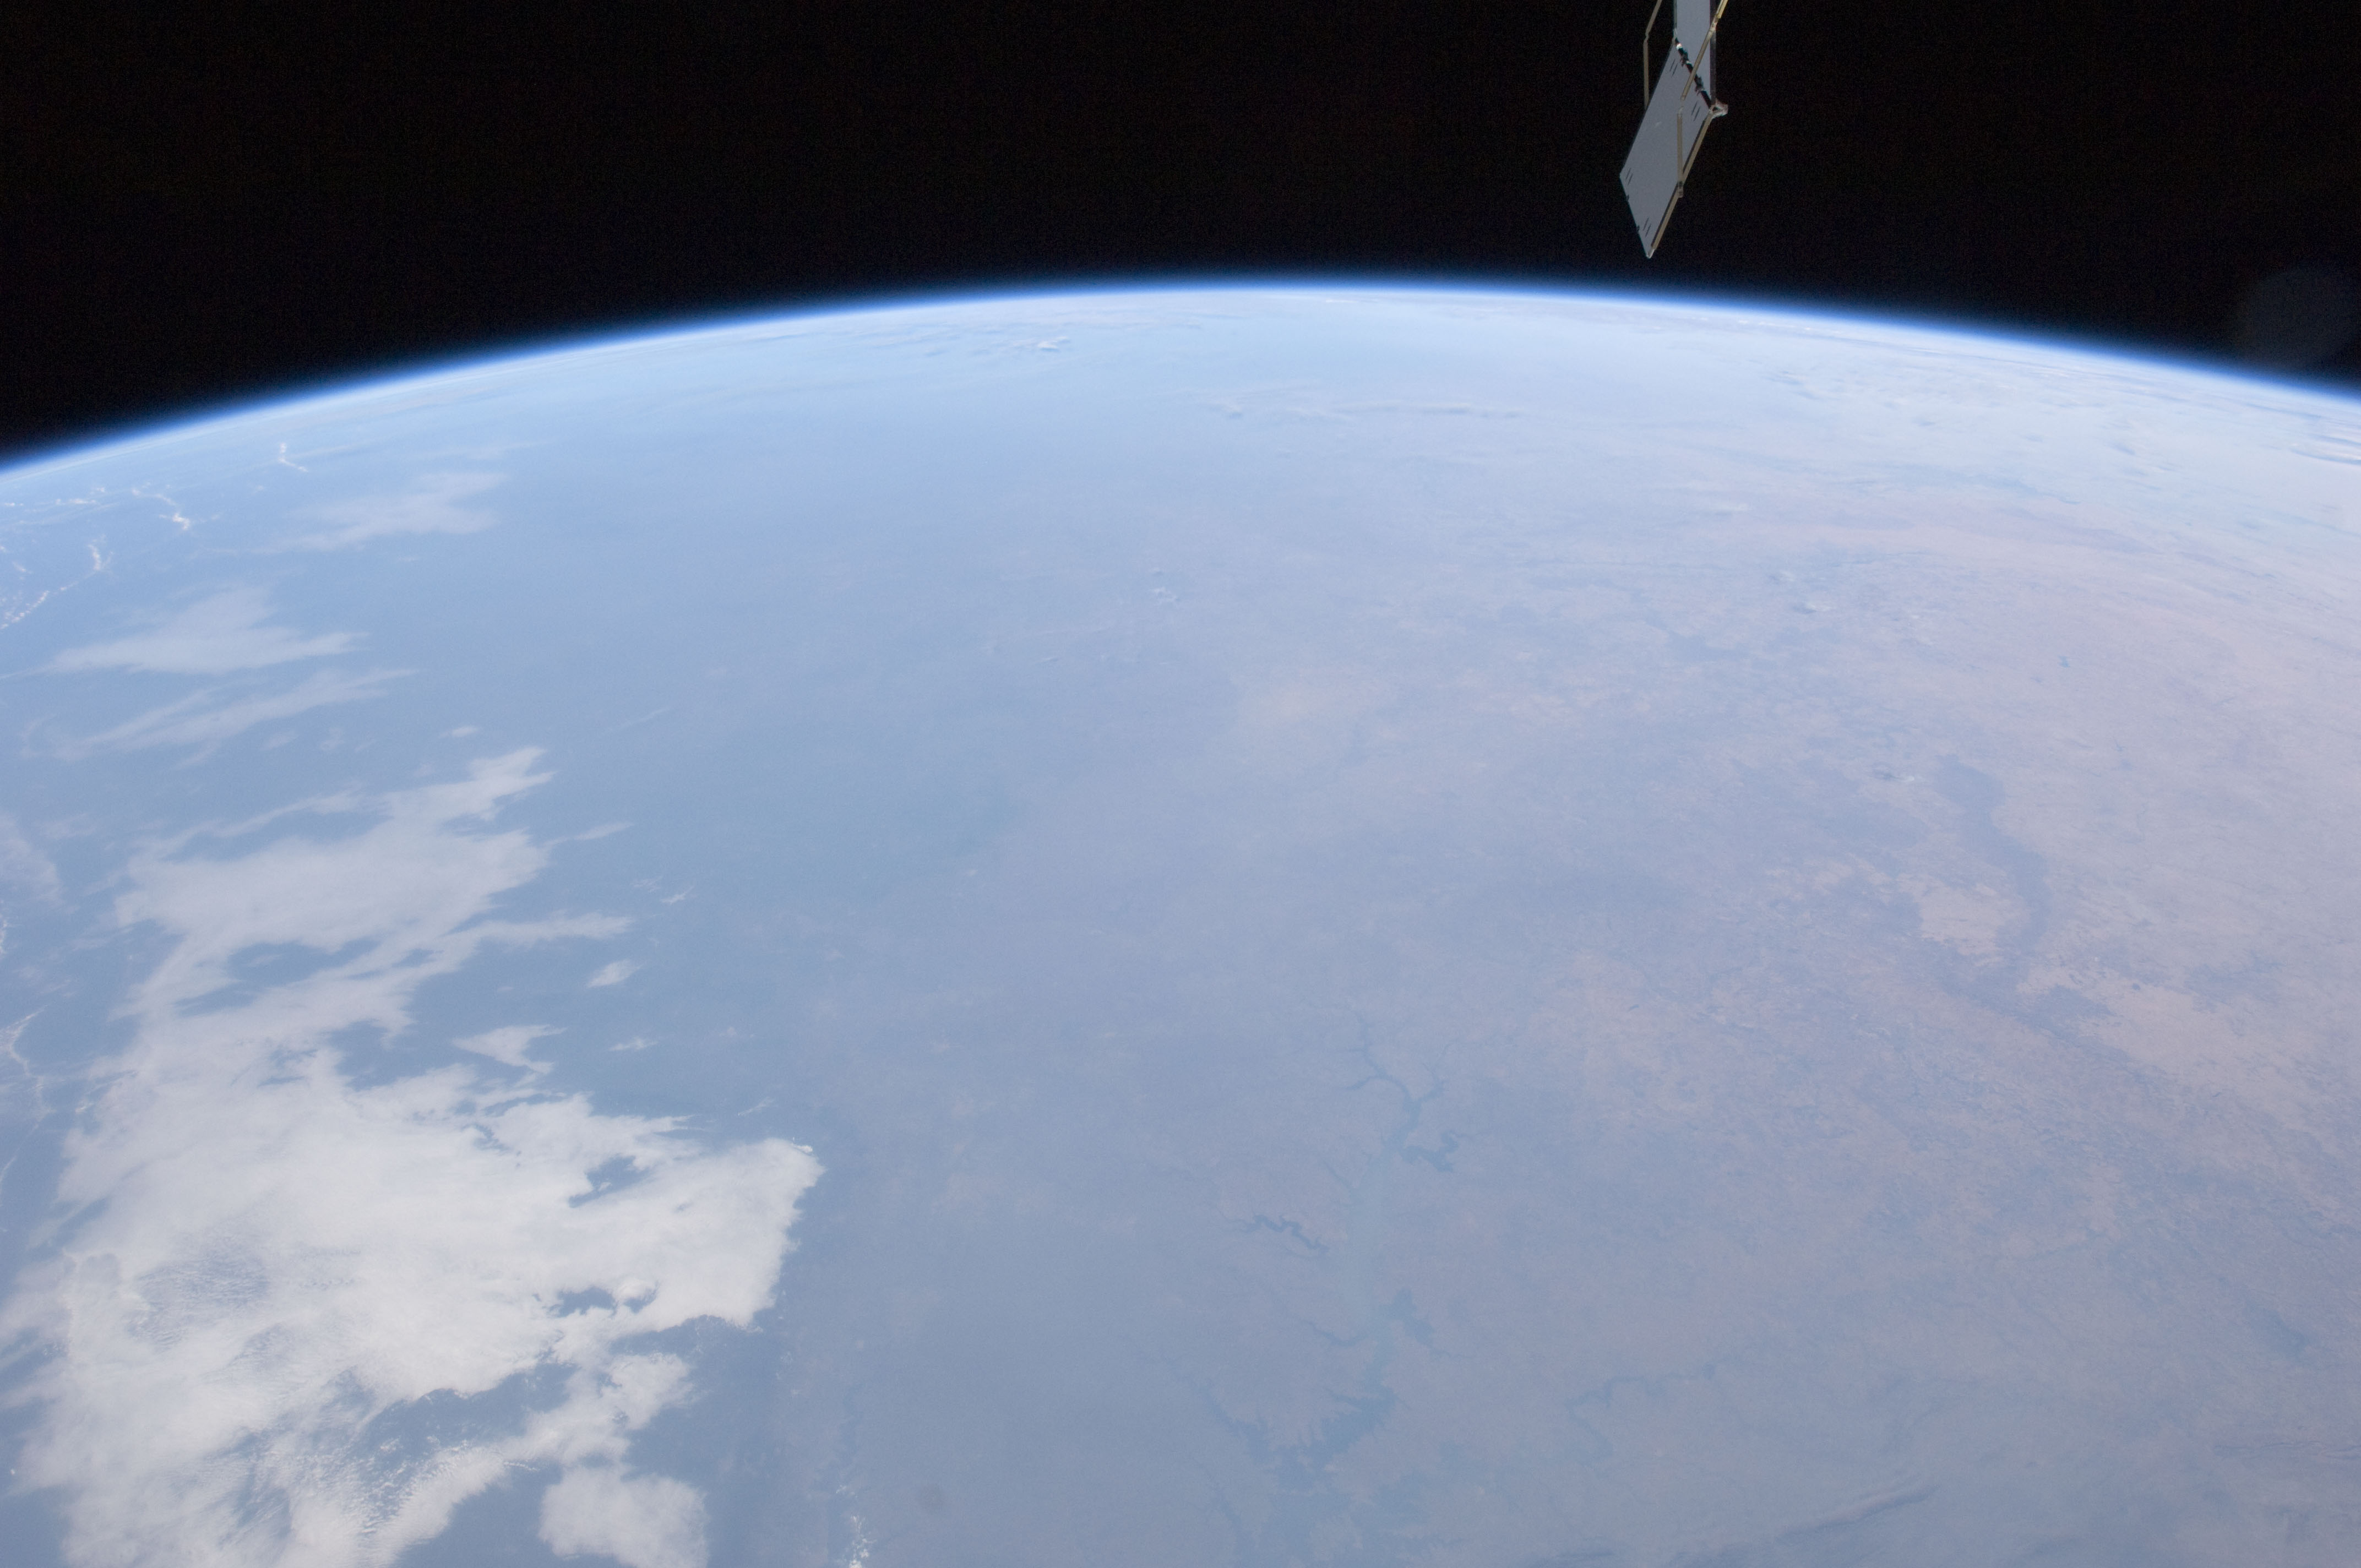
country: GHANA
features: PAN- WESTERN AFRICA, ISS, LAKE VOLTA
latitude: 10.0
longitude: -2.0
